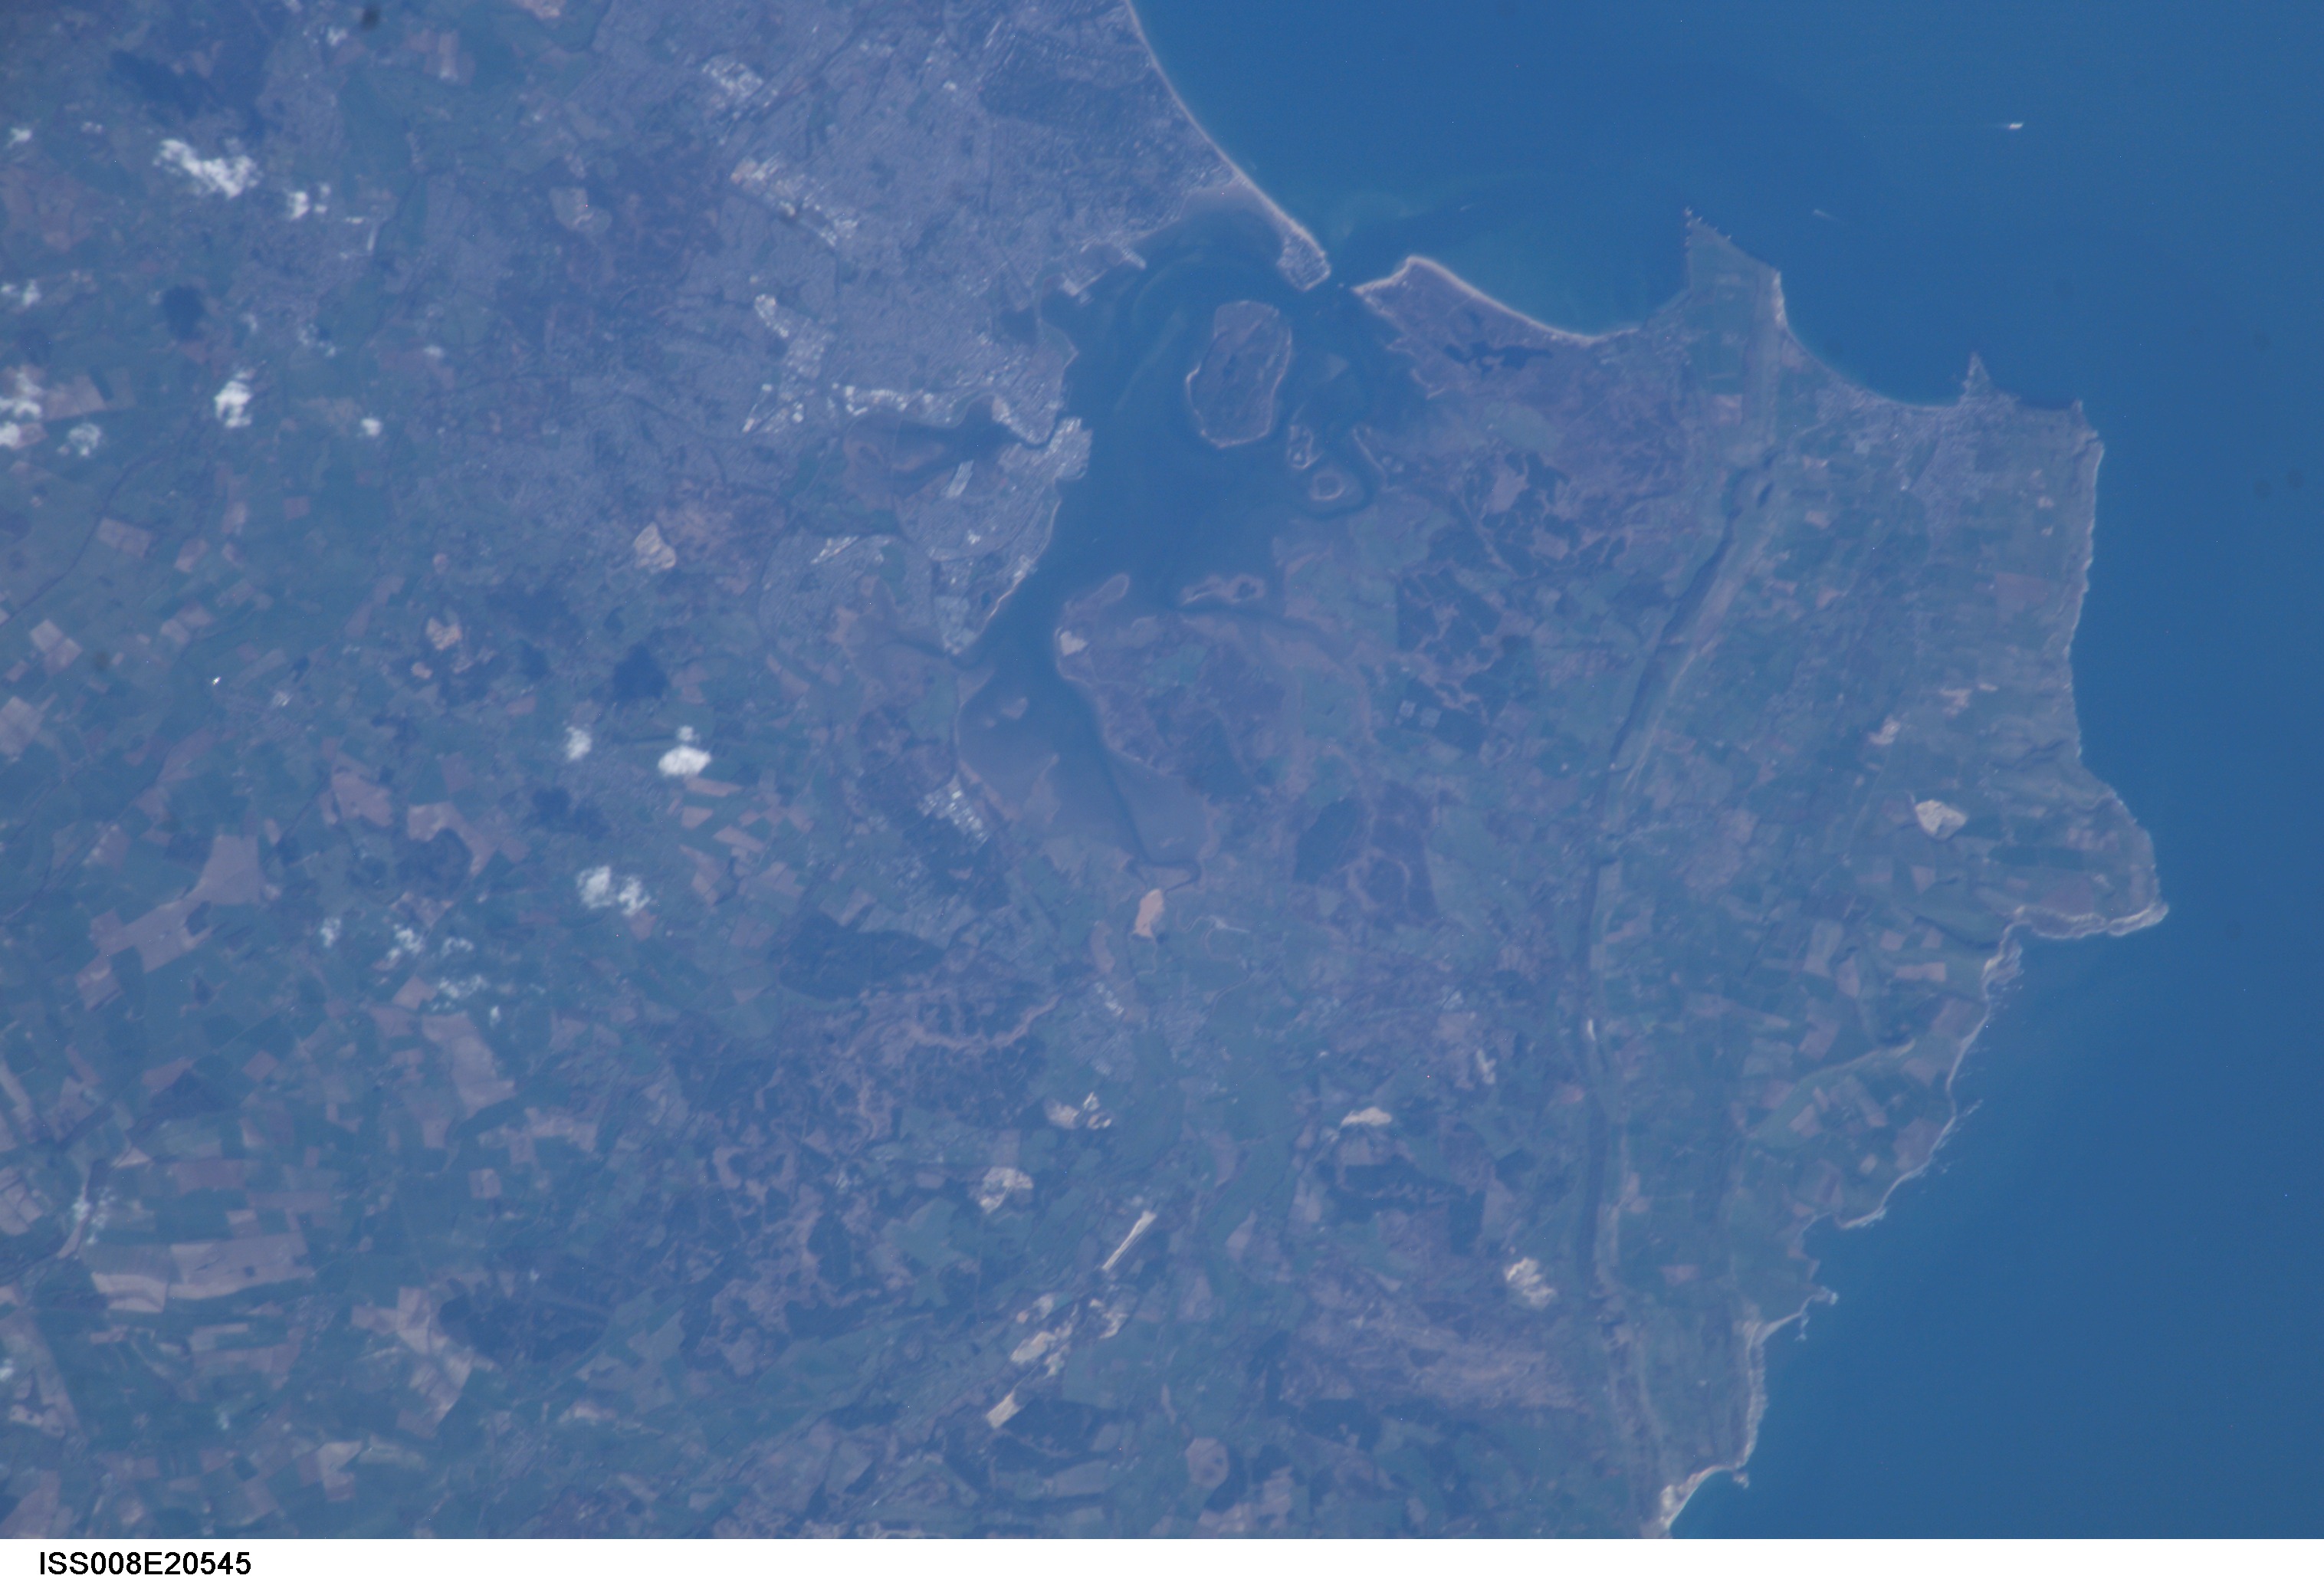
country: UK-ENGLAND
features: BOURNEMOUTH AREA, COAST
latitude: 50.6
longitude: -2.3
